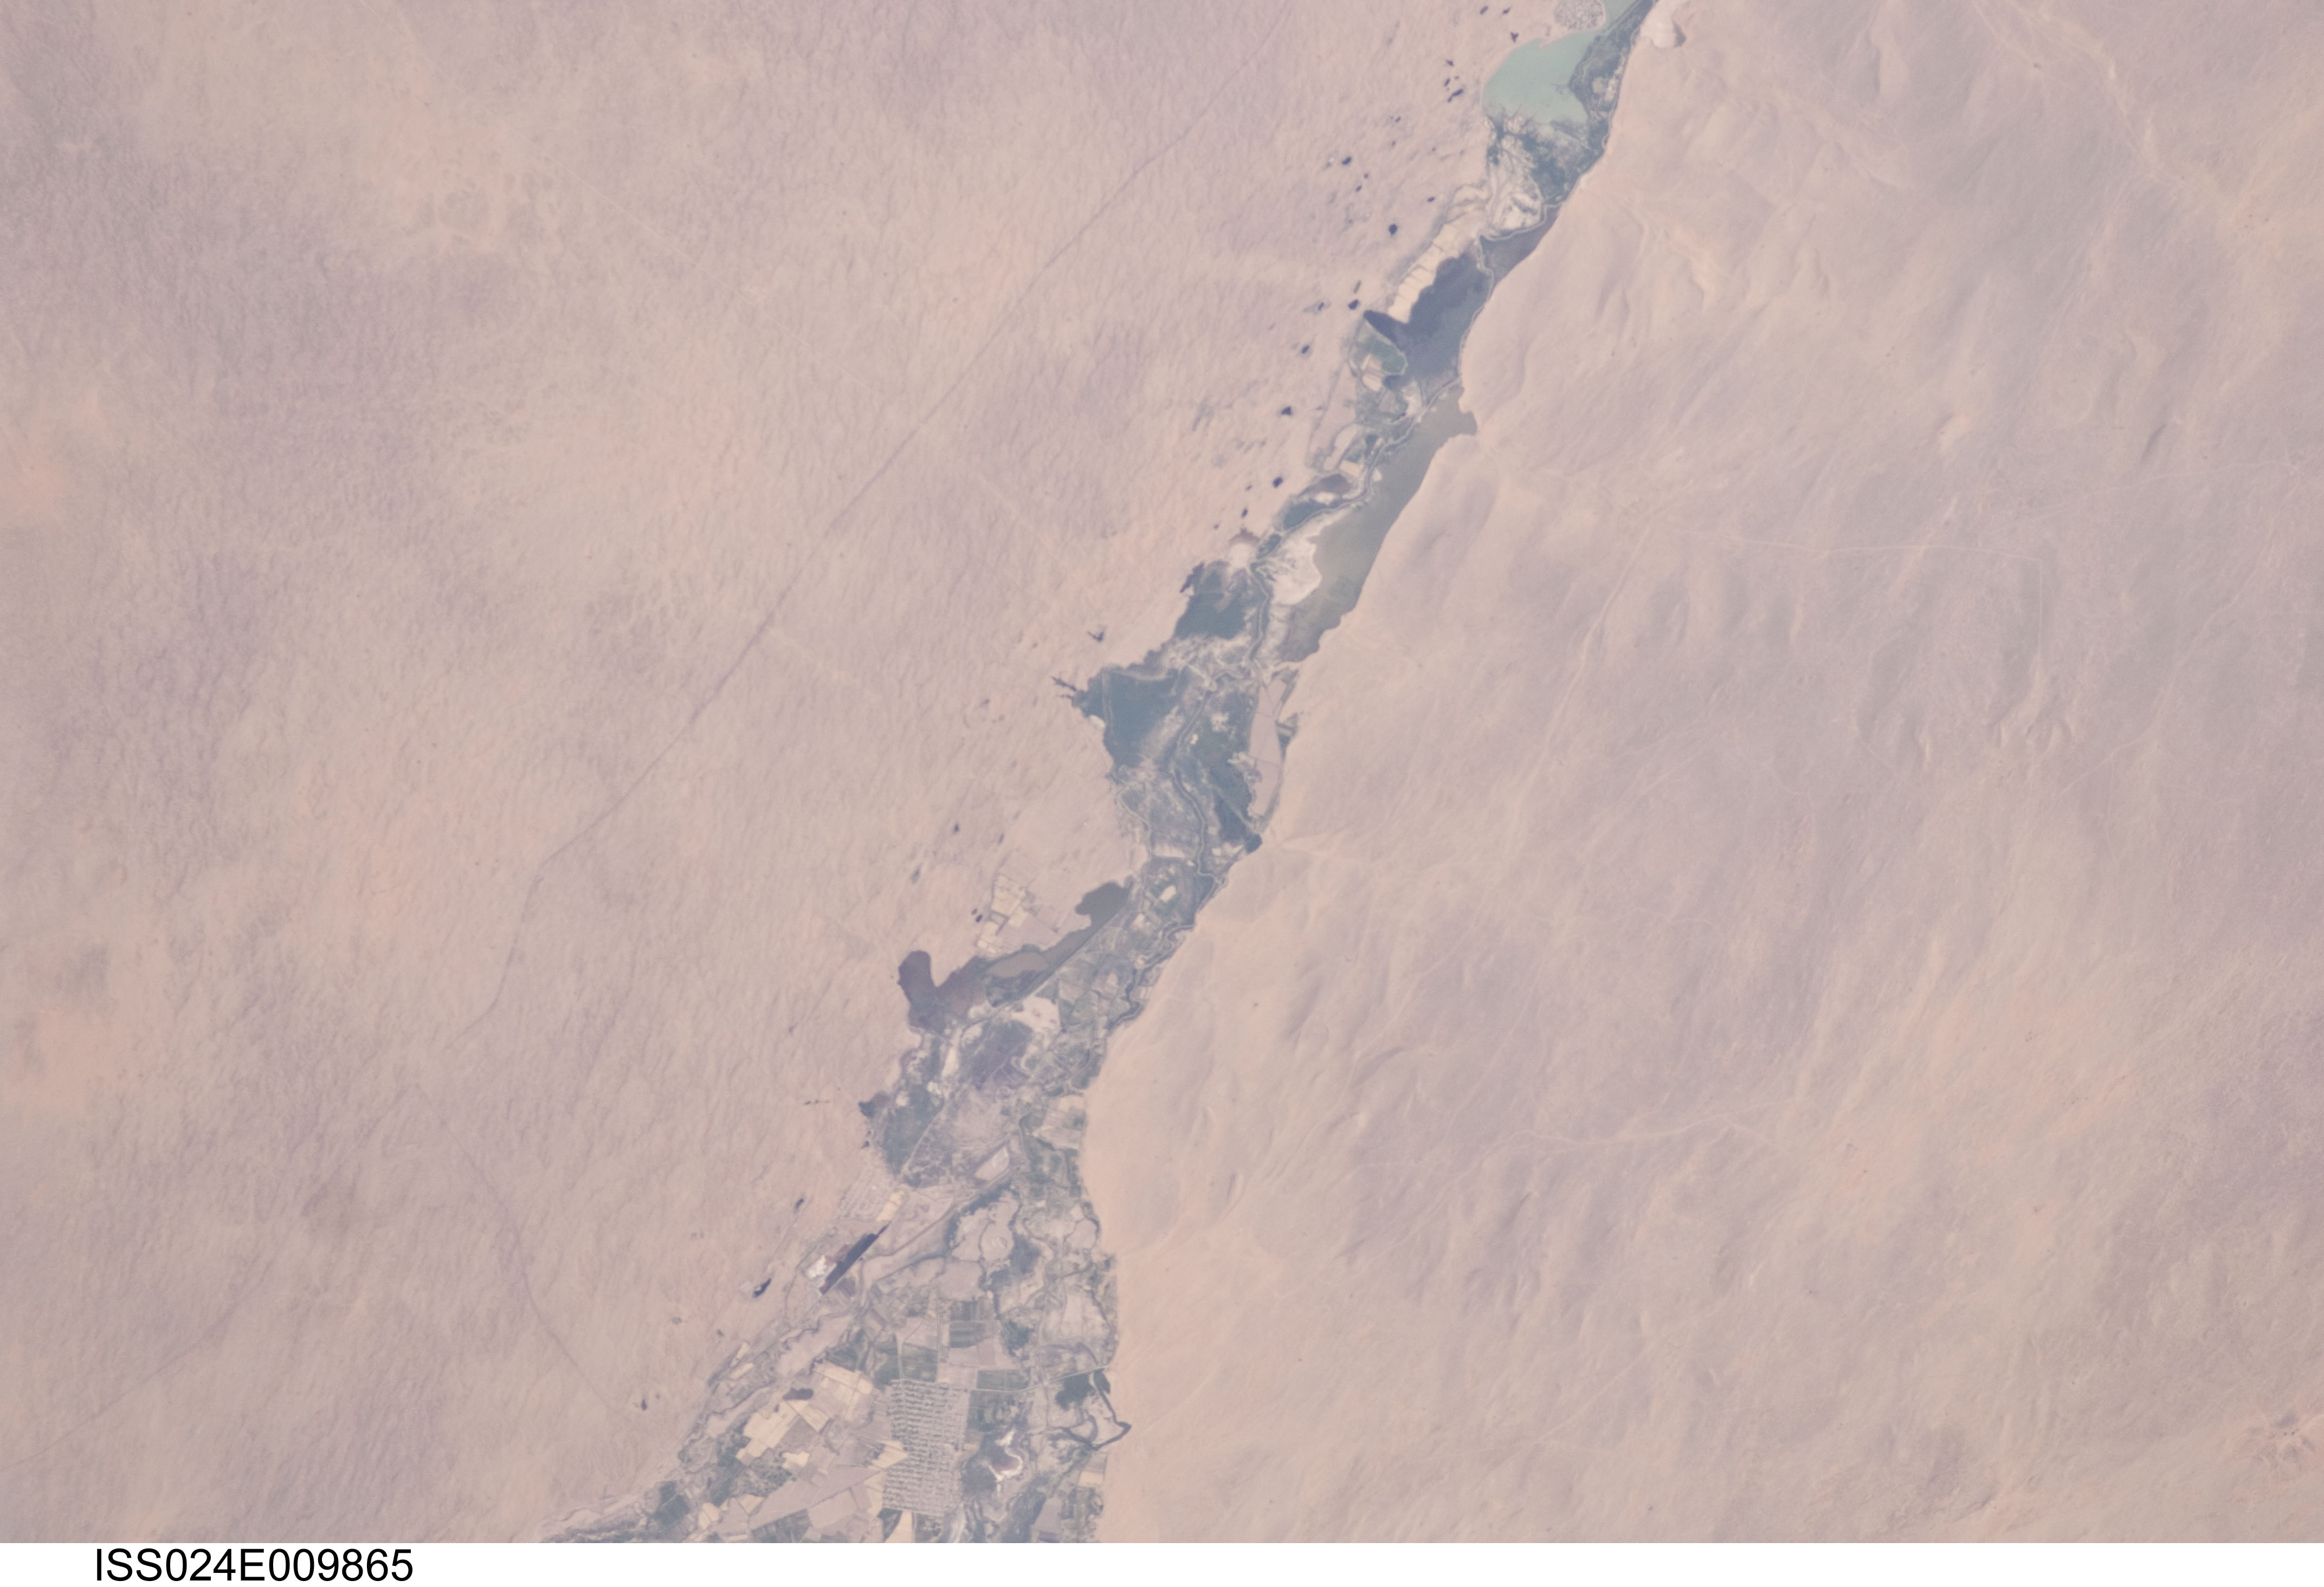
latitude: 36.1
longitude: 62.7
